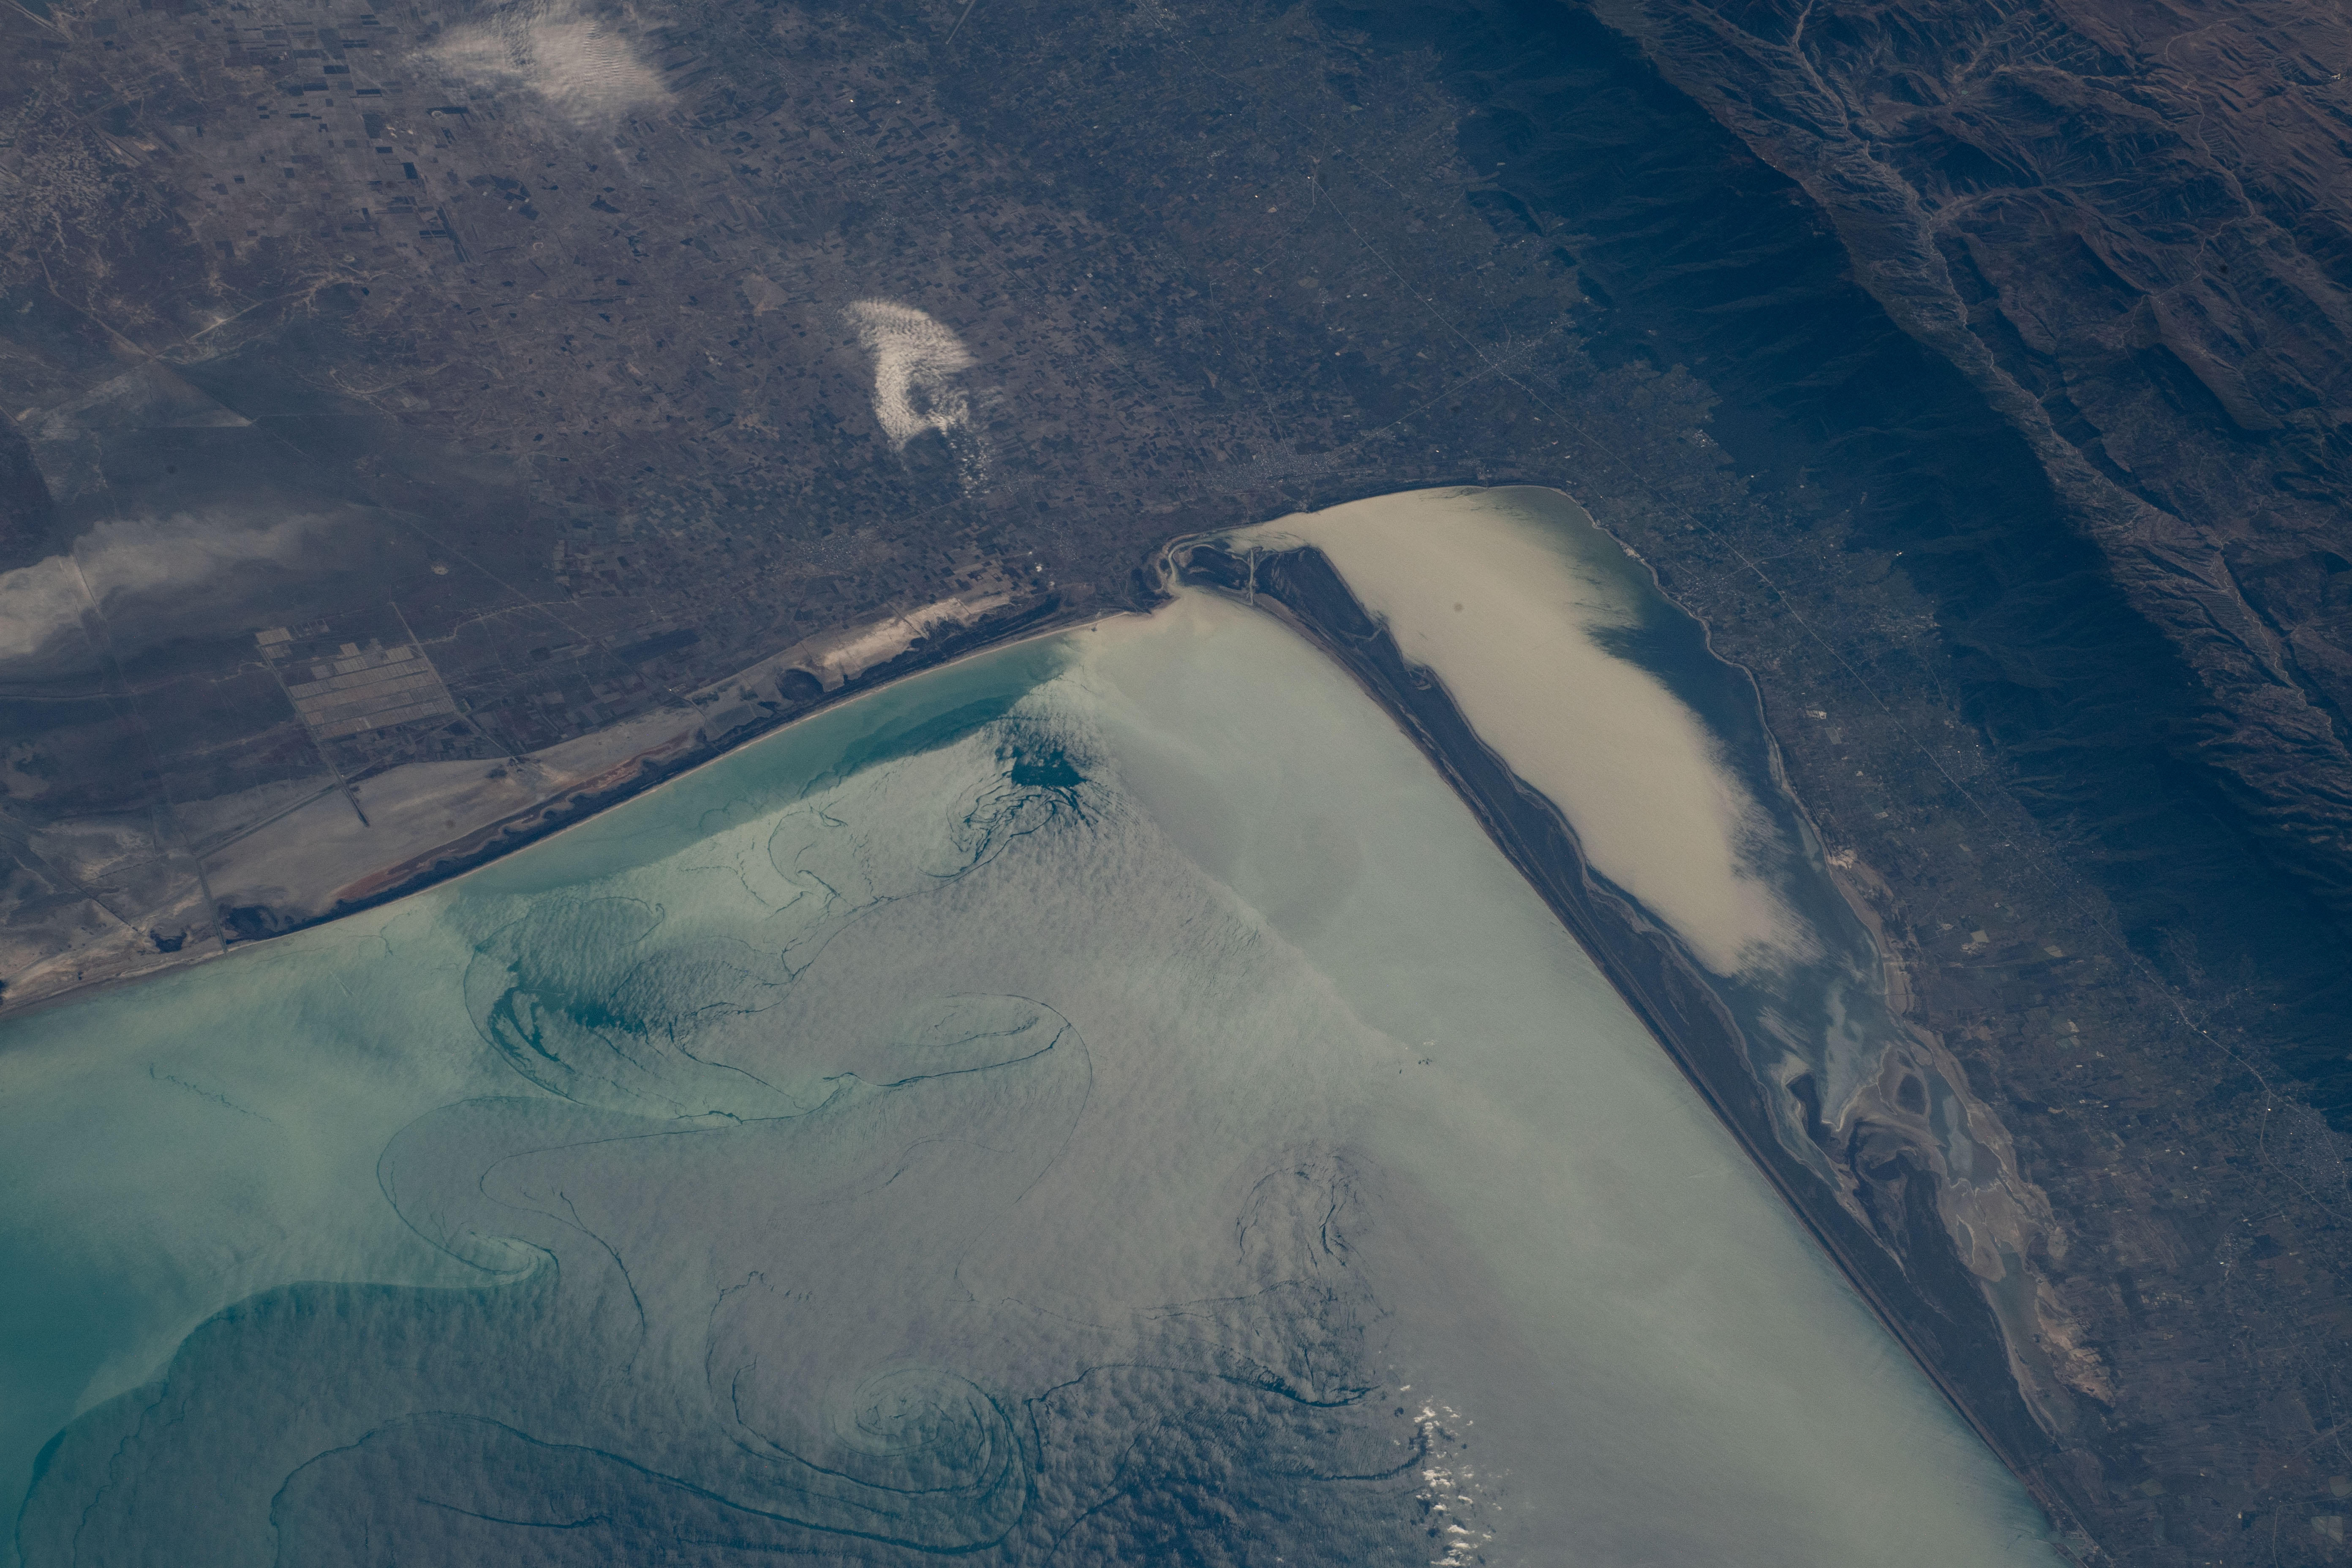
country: IRAN
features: CASPIAN SEA, MIAN KALEH
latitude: 37.1
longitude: 53.7
